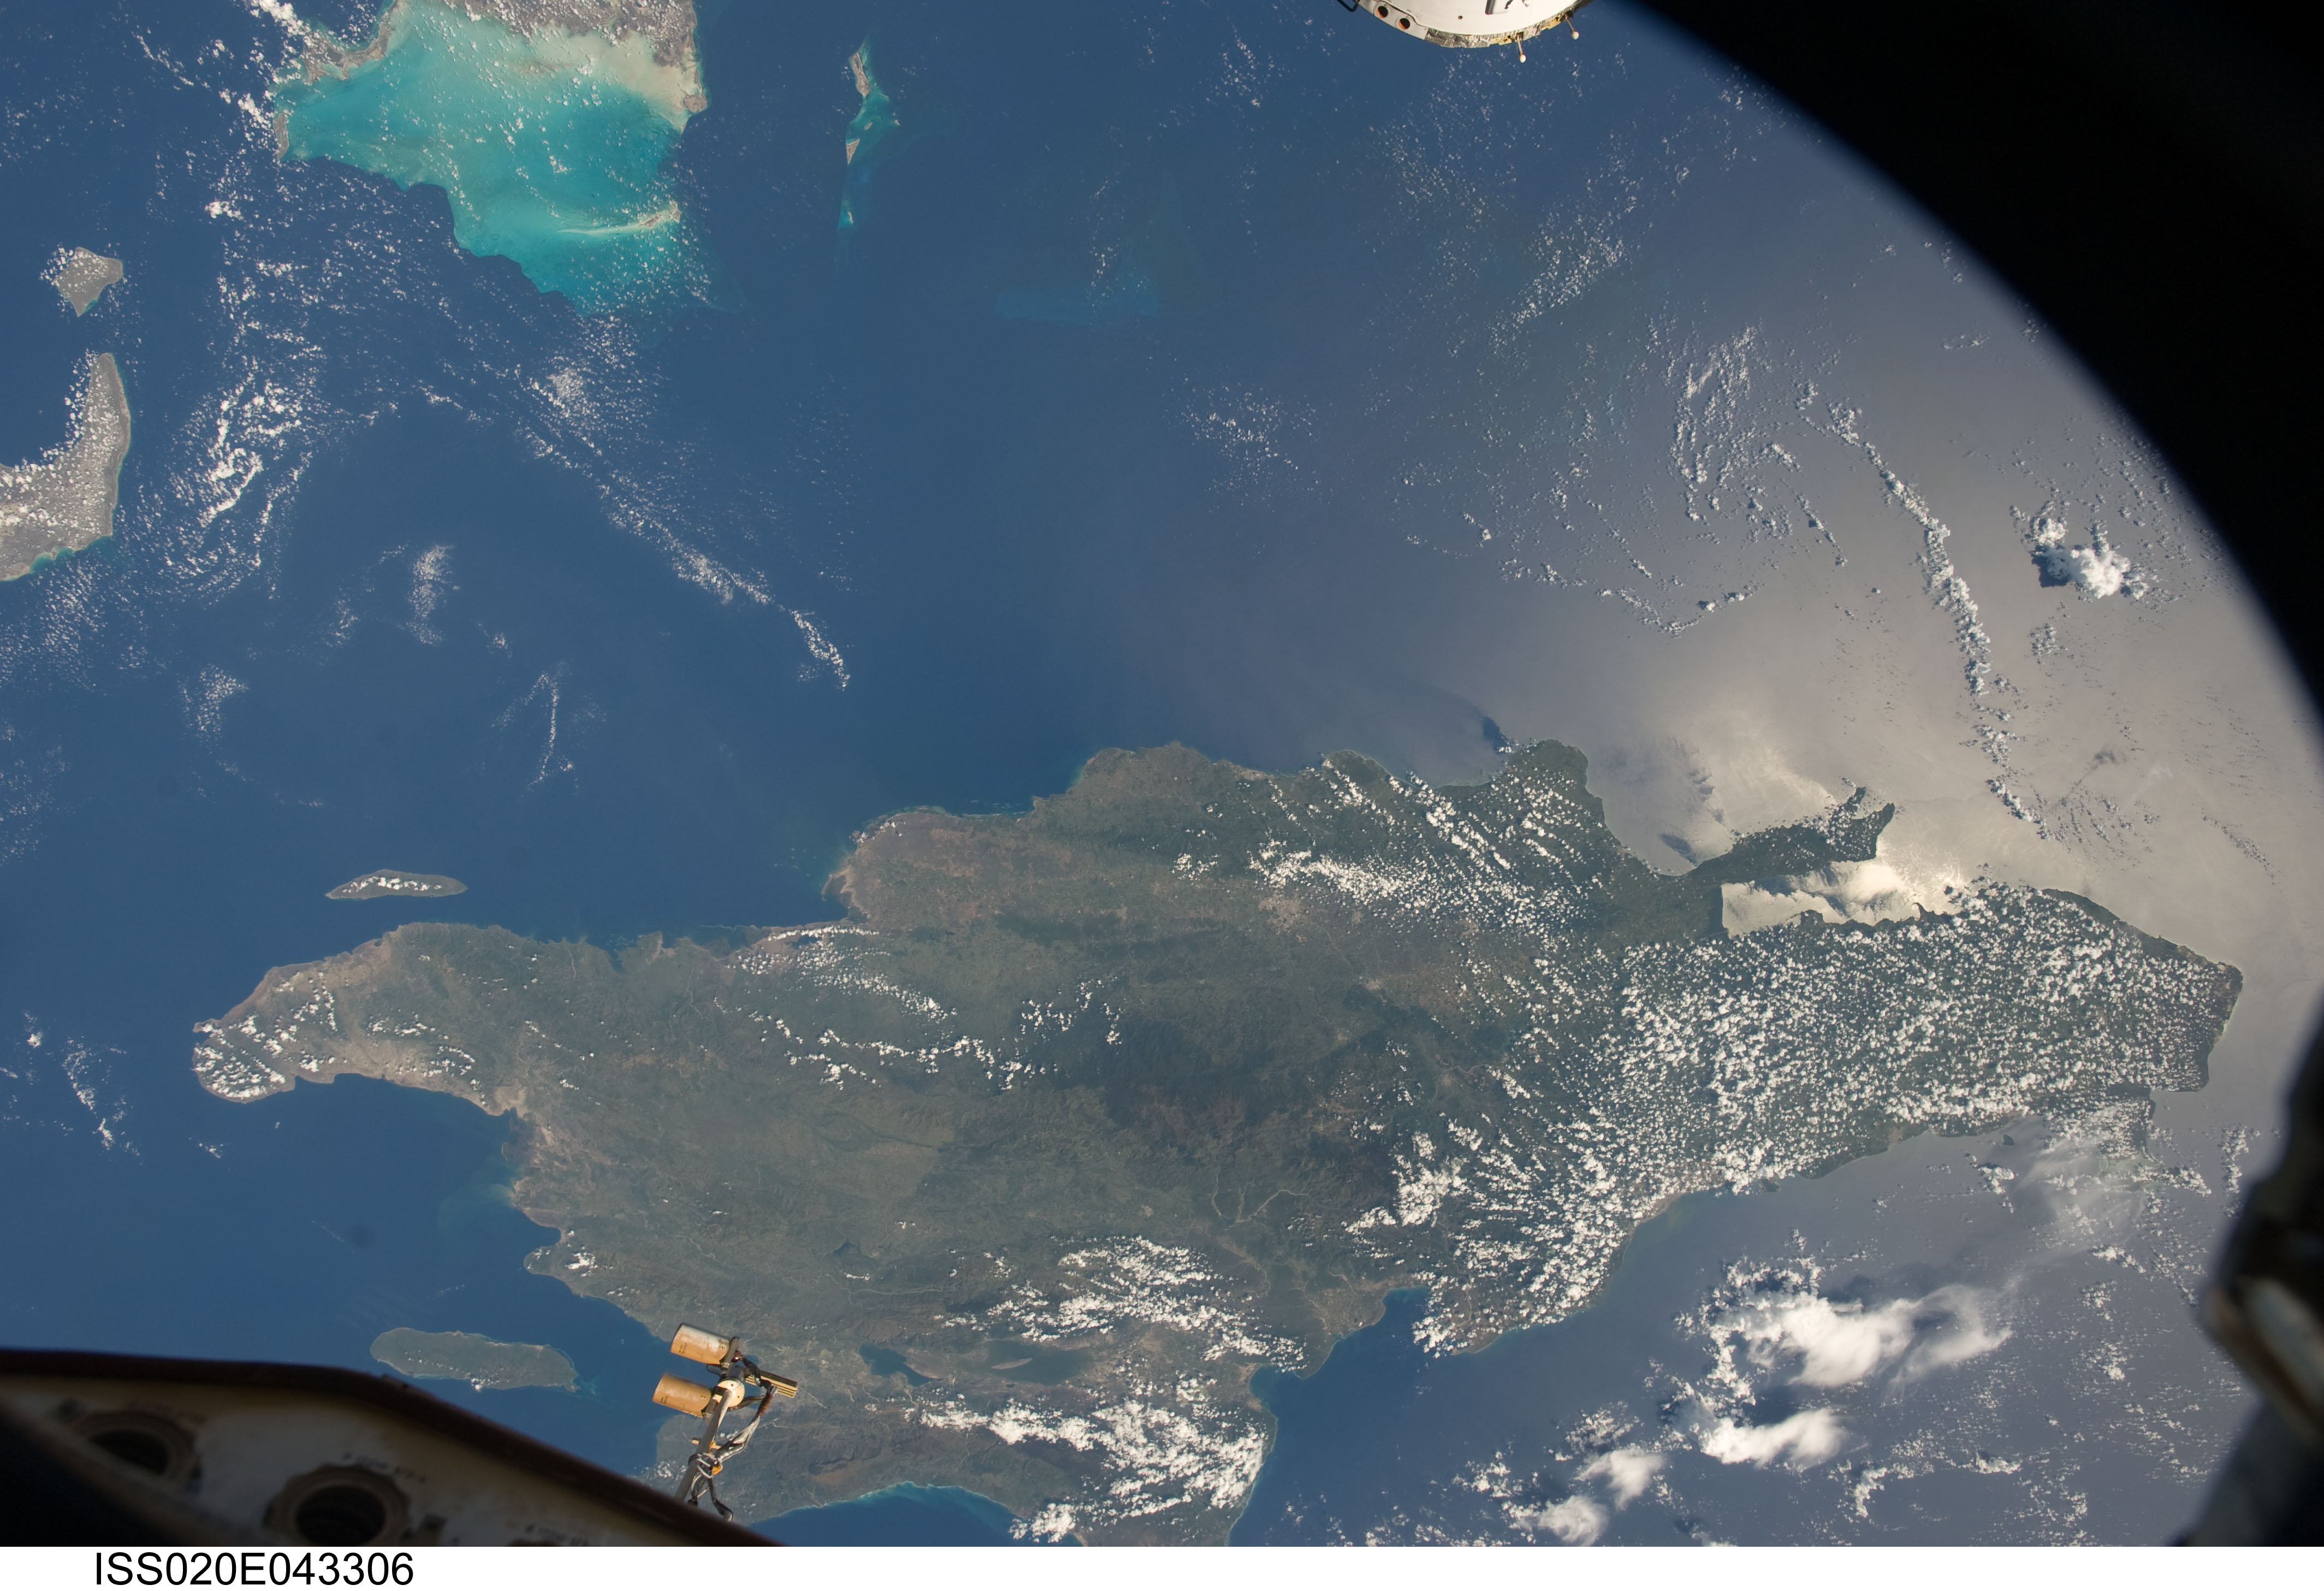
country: DOMINICAN REPUBLIC
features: PANORAMA, HISPANIOLA, SUNGLINT
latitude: 20.0
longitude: -71.0
